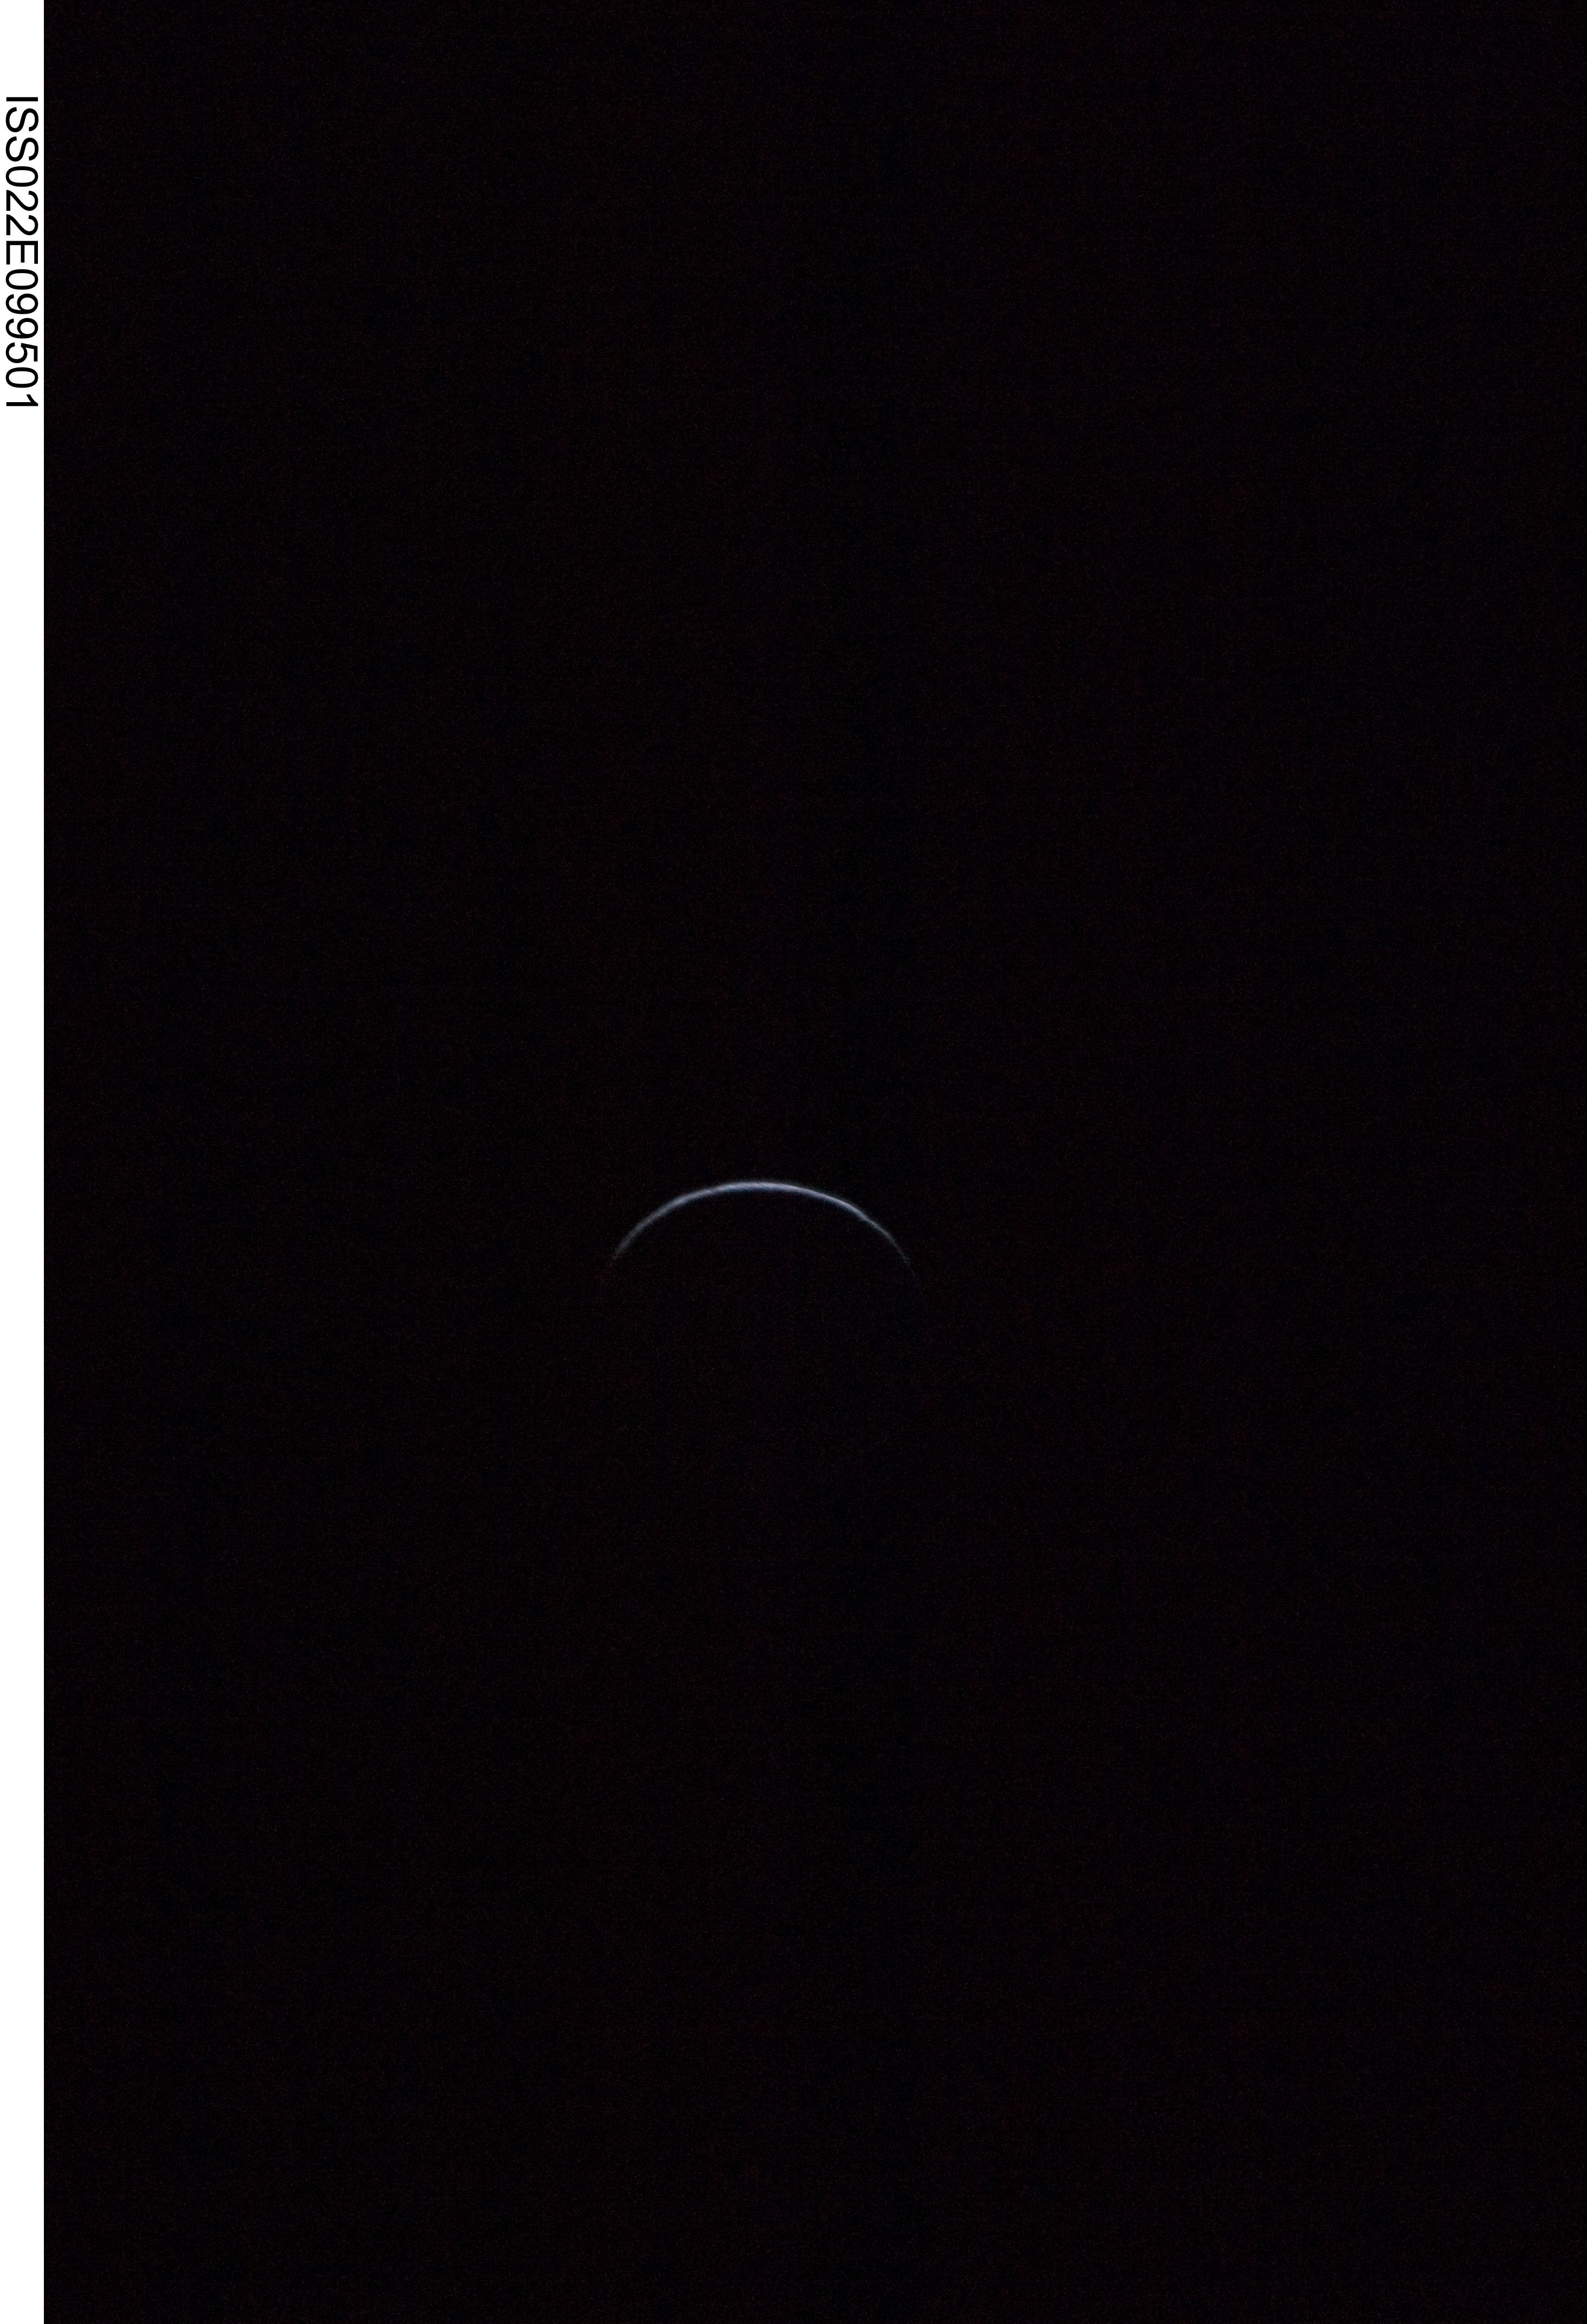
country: PACIFIC OCEAN
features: PAN-CRESCENT MOON WAXING, MOONSET
